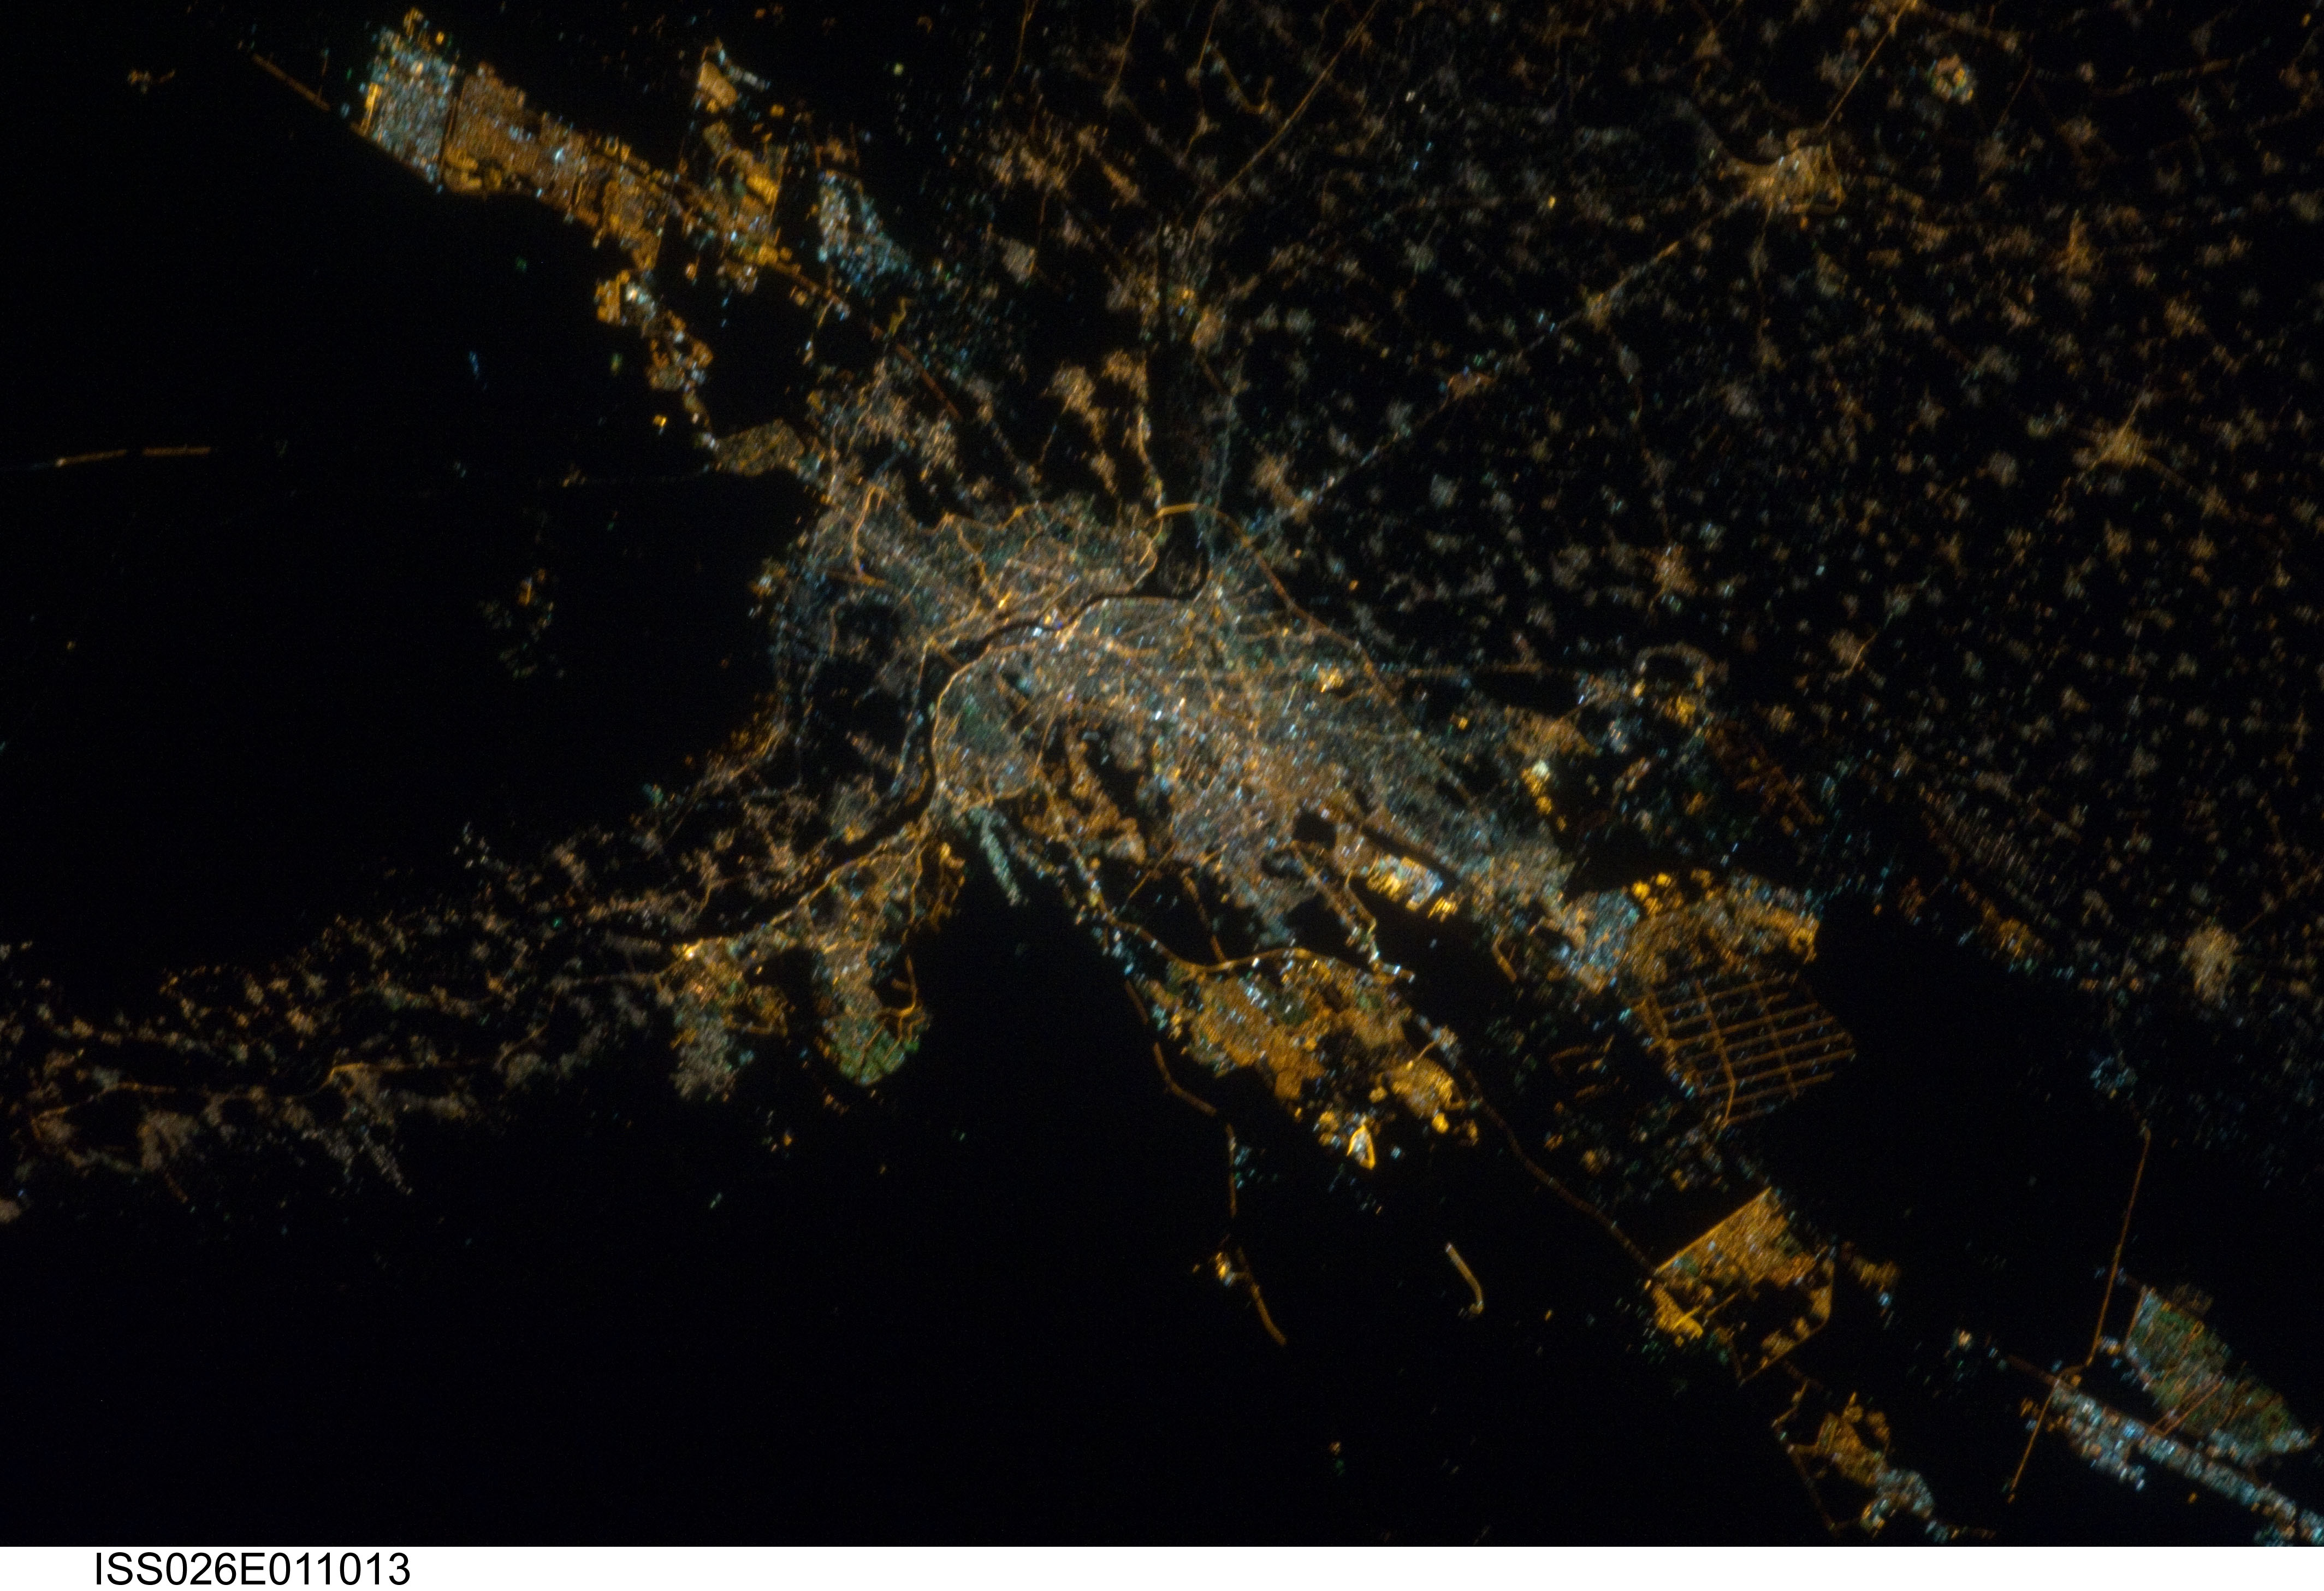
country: EGYPT
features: CAIRO AT NIGHT
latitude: 30.0
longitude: 31.3
